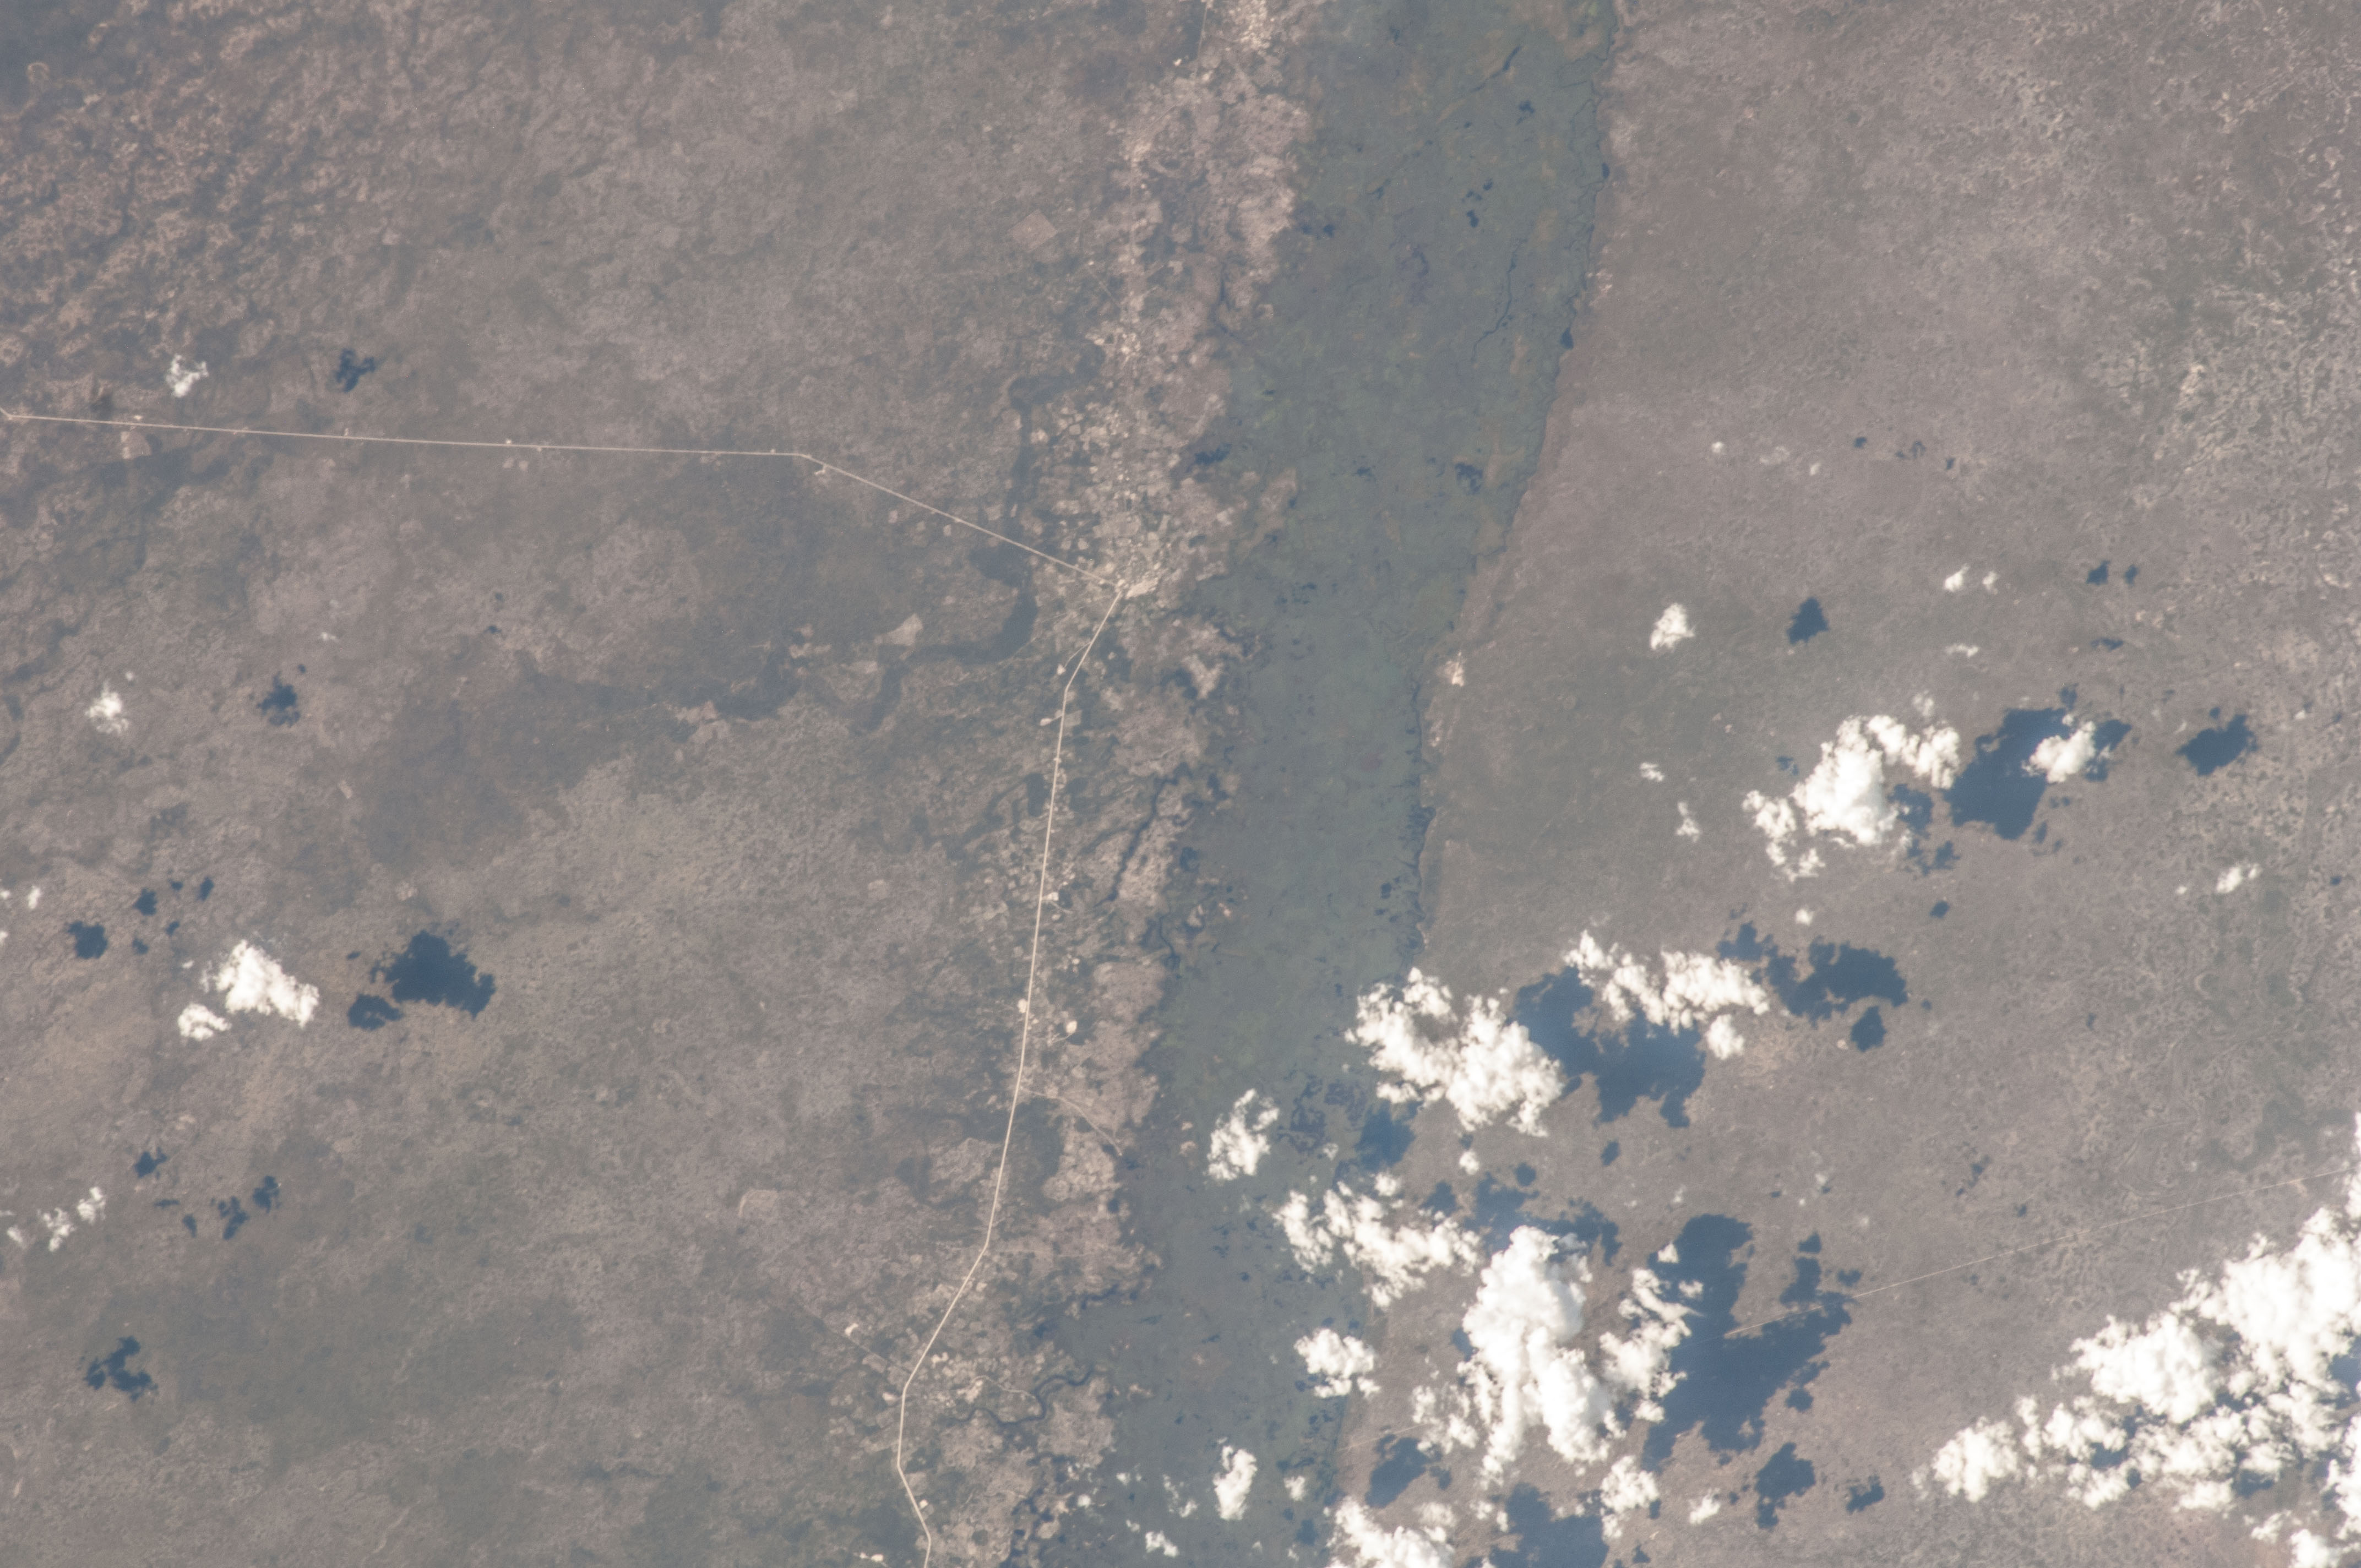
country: NAMIBIA
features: LINYANTI SWAMPS, ROAD
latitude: -18.1
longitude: 24.0
